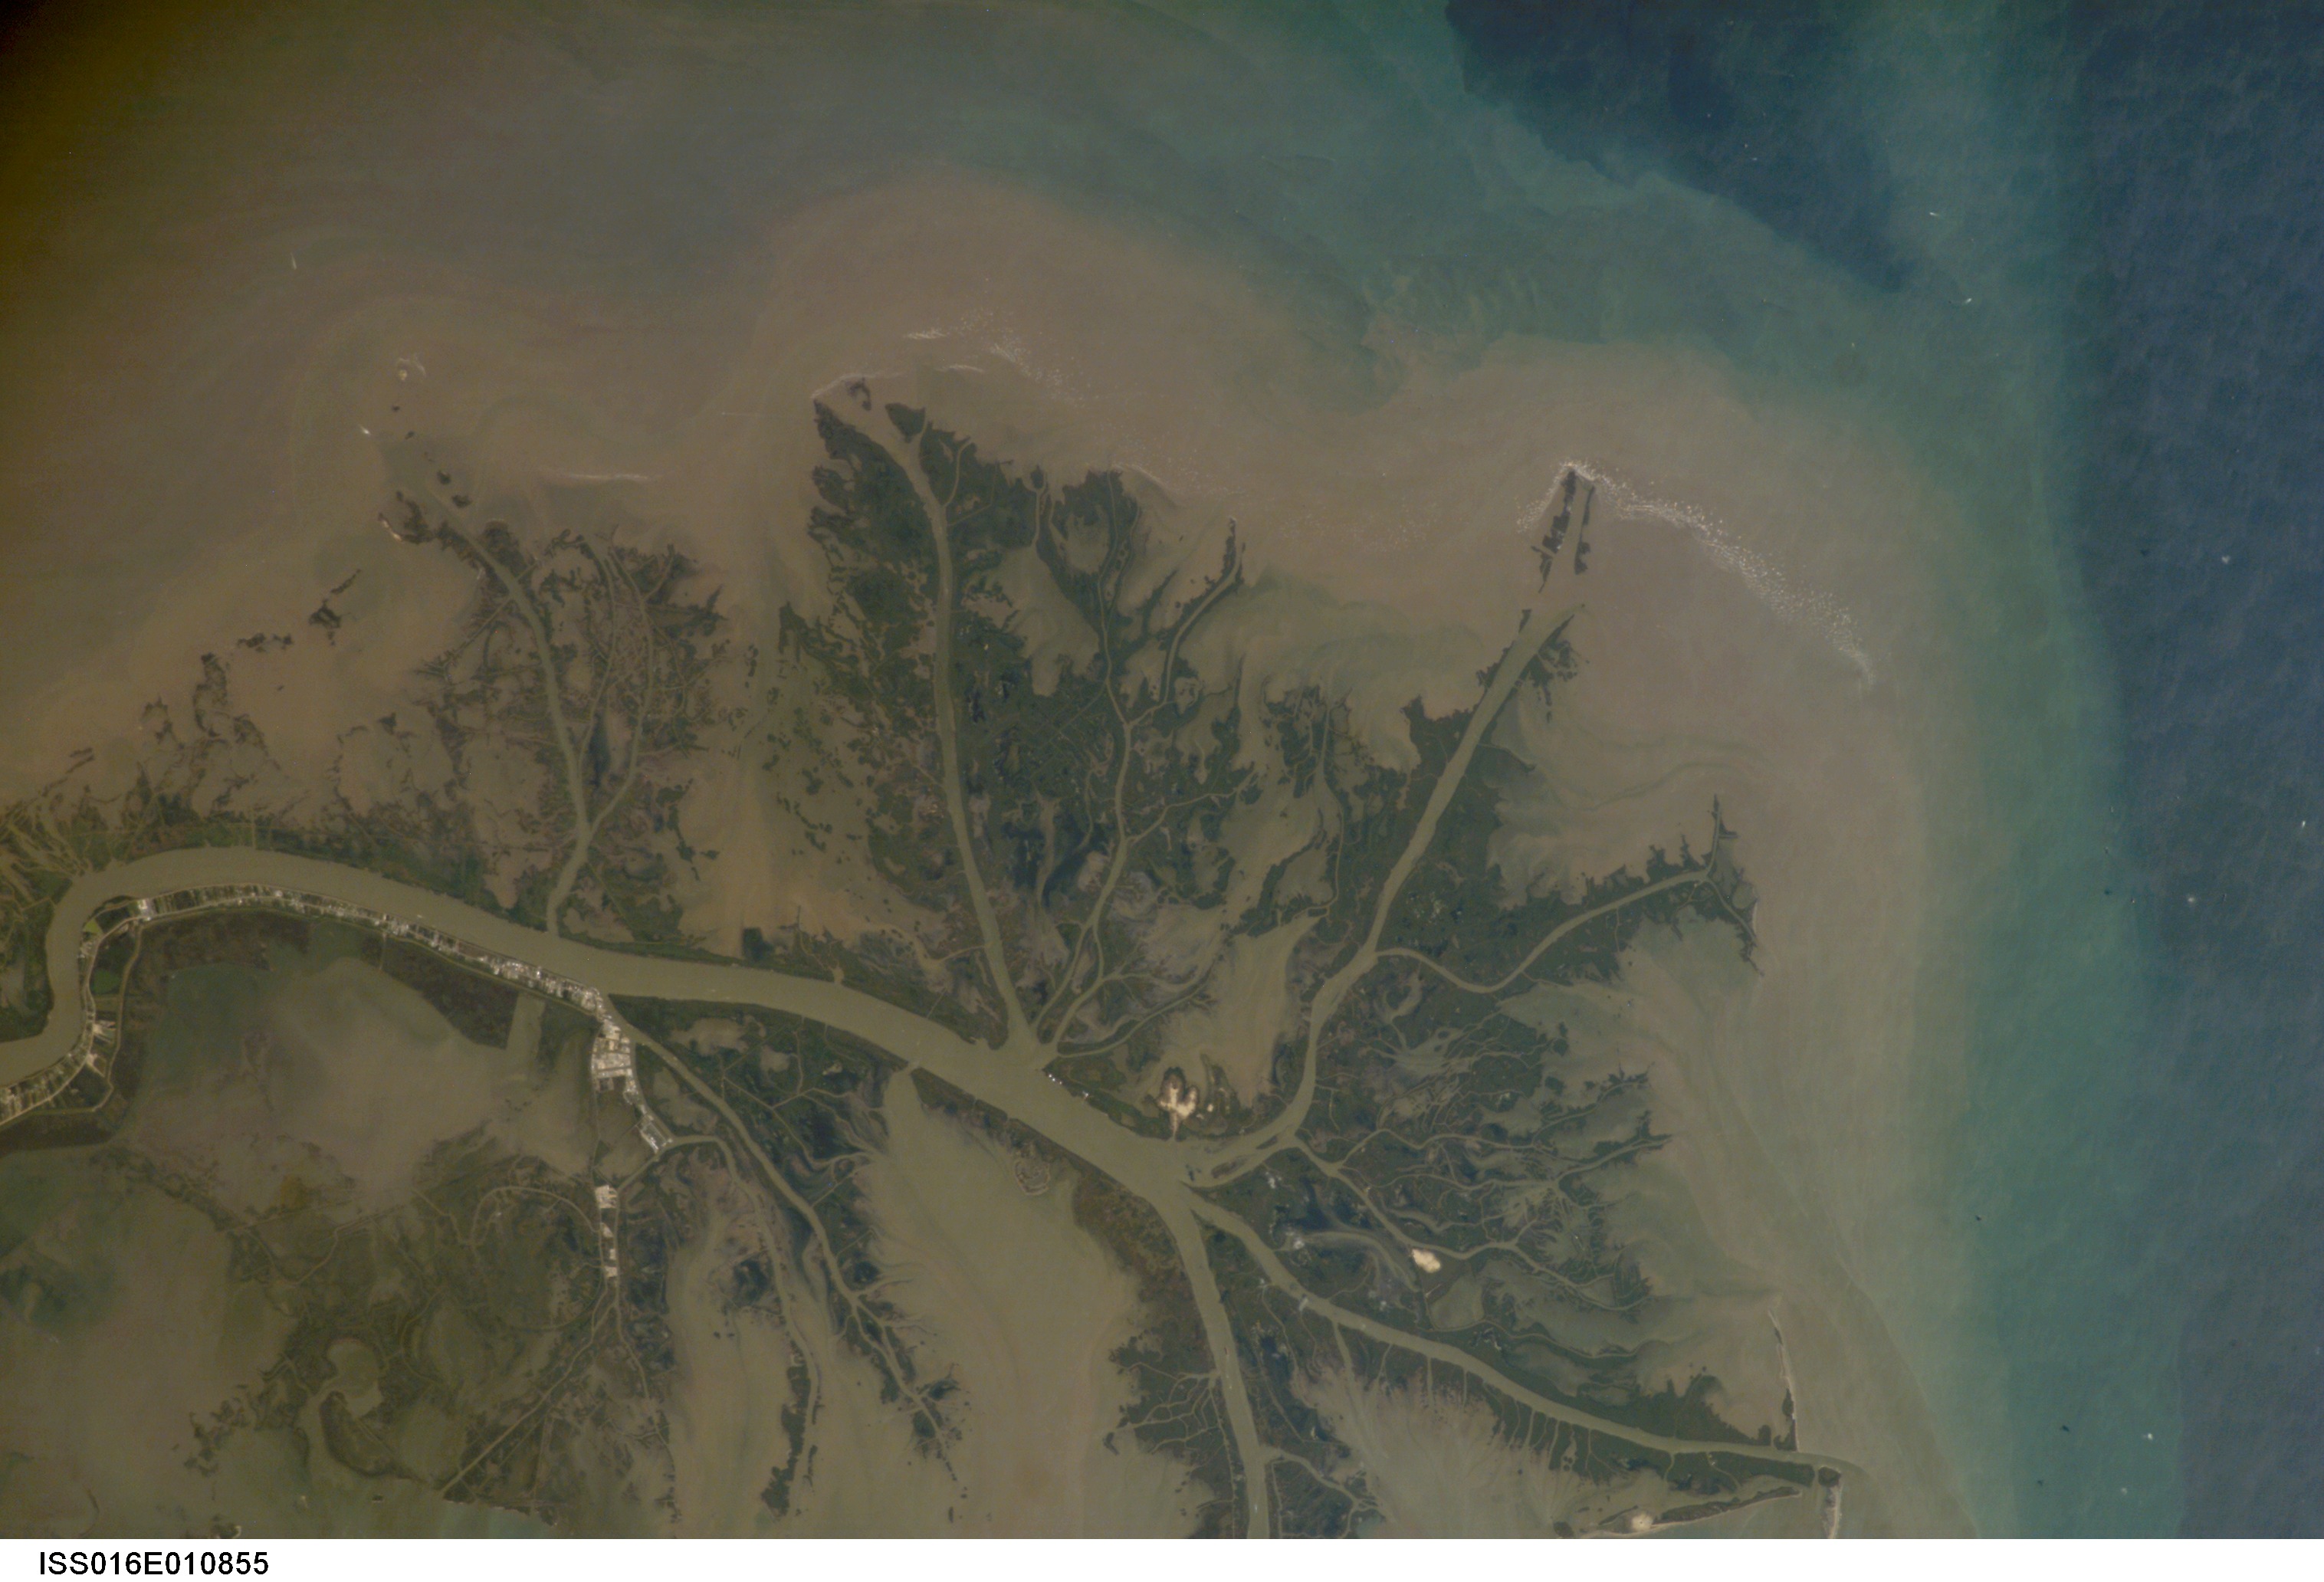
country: USA-LOUISIANA
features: MISSISSIPPI R. DELTA, SEDIMENT
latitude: 29.0
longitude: -89.0
